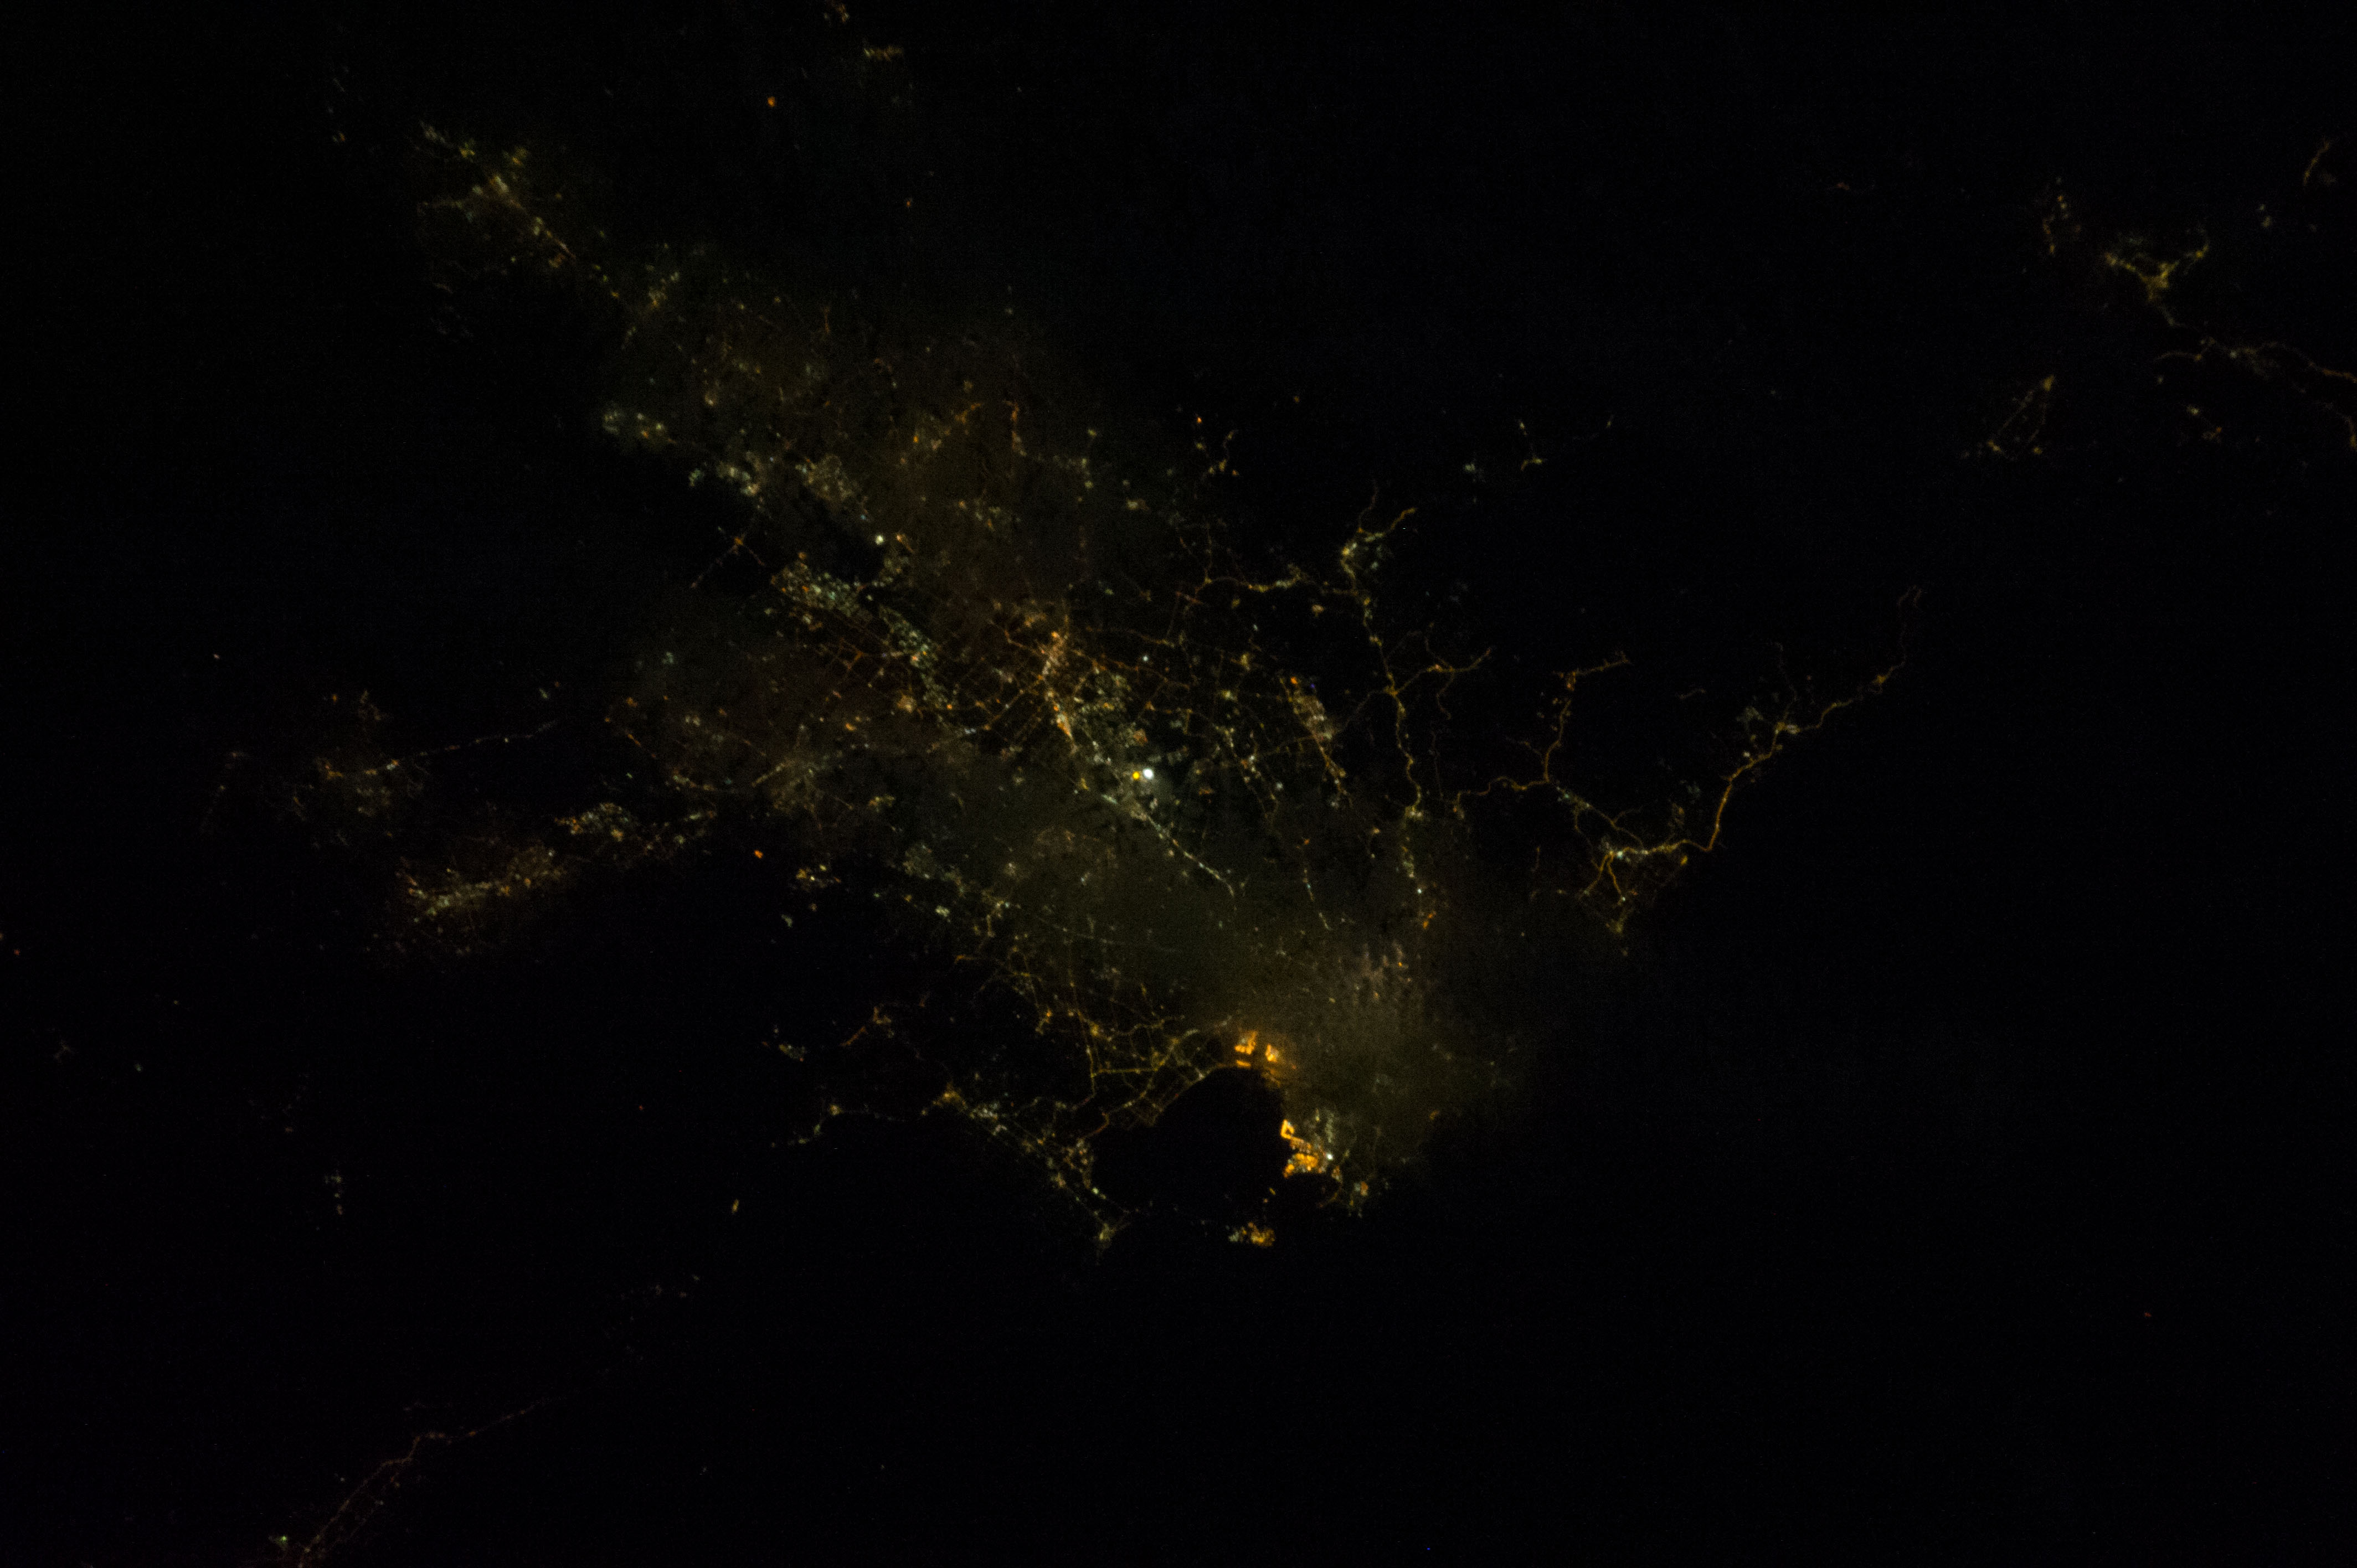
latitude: -33.9
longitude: 151.2
